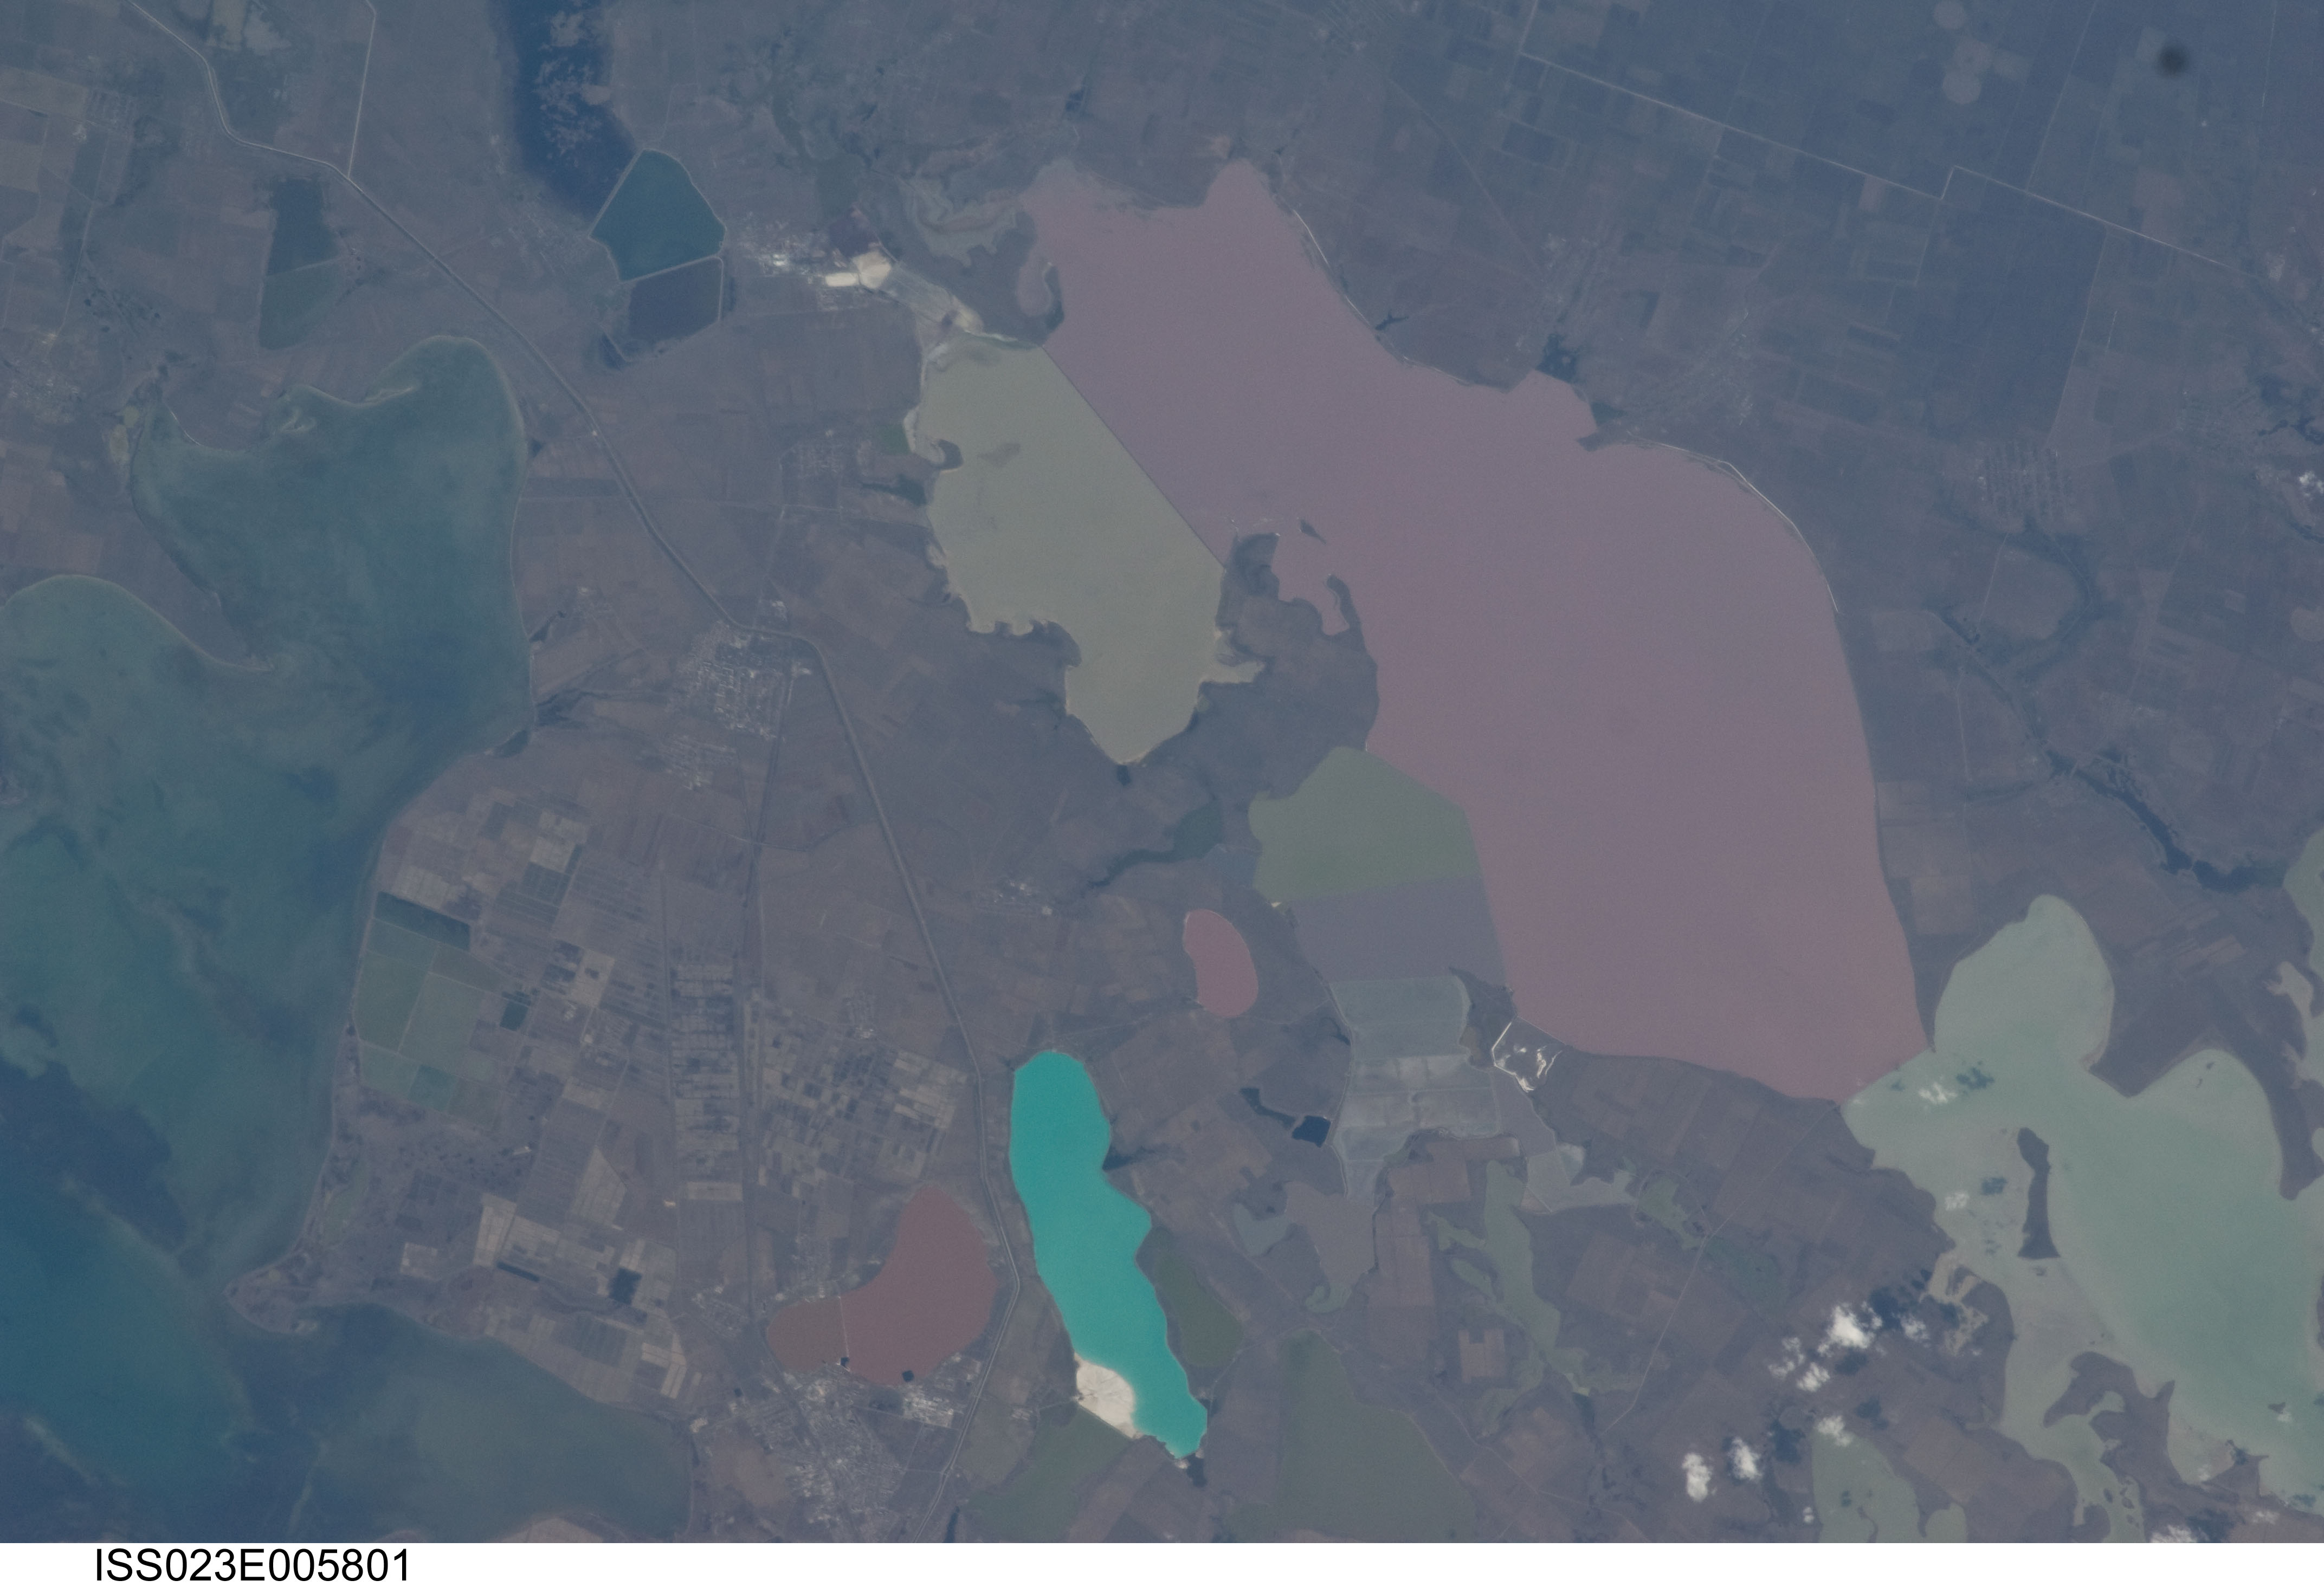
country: UKRAINE
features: ZATOKA SYVASH, KARKINIYS'KA ZATOKA
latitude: 46.1
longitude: 33.8
